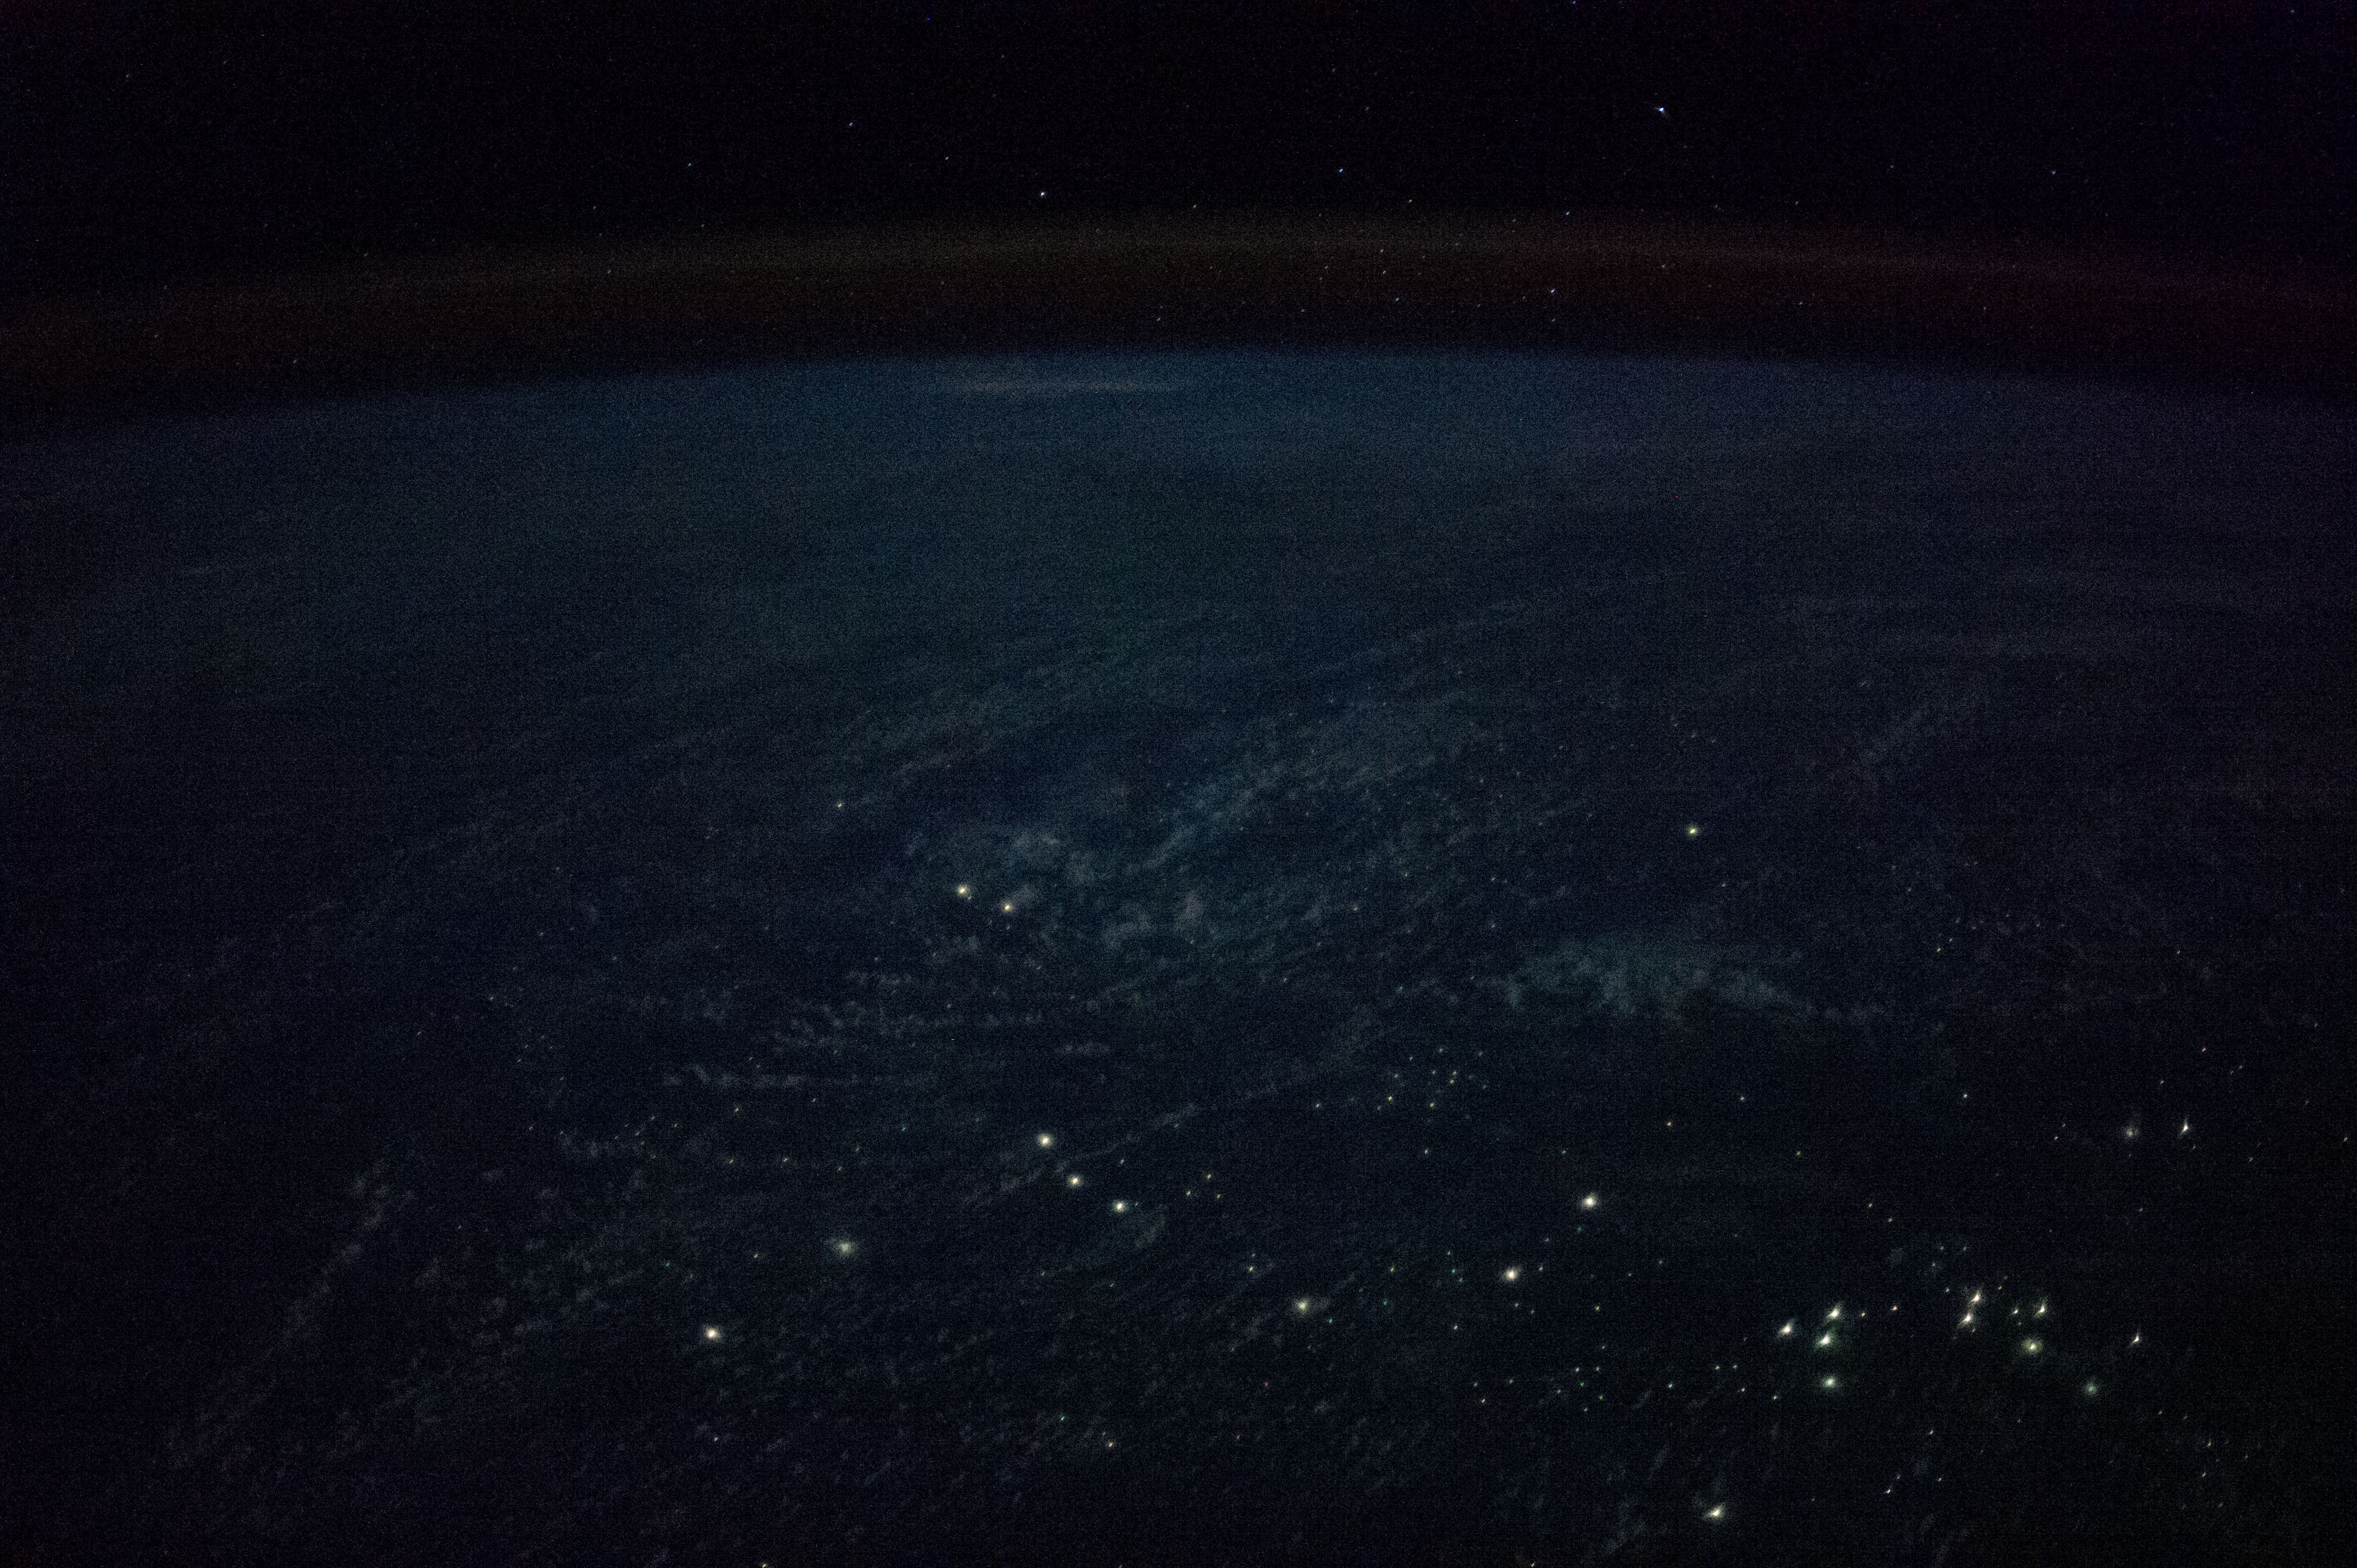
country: SOUTH CHINA SEA
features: SOUTH CHINA SEA, ATMOSPHERIC LIMB, PARCEL ISLANDS
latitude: 10.9
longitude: 113.5
